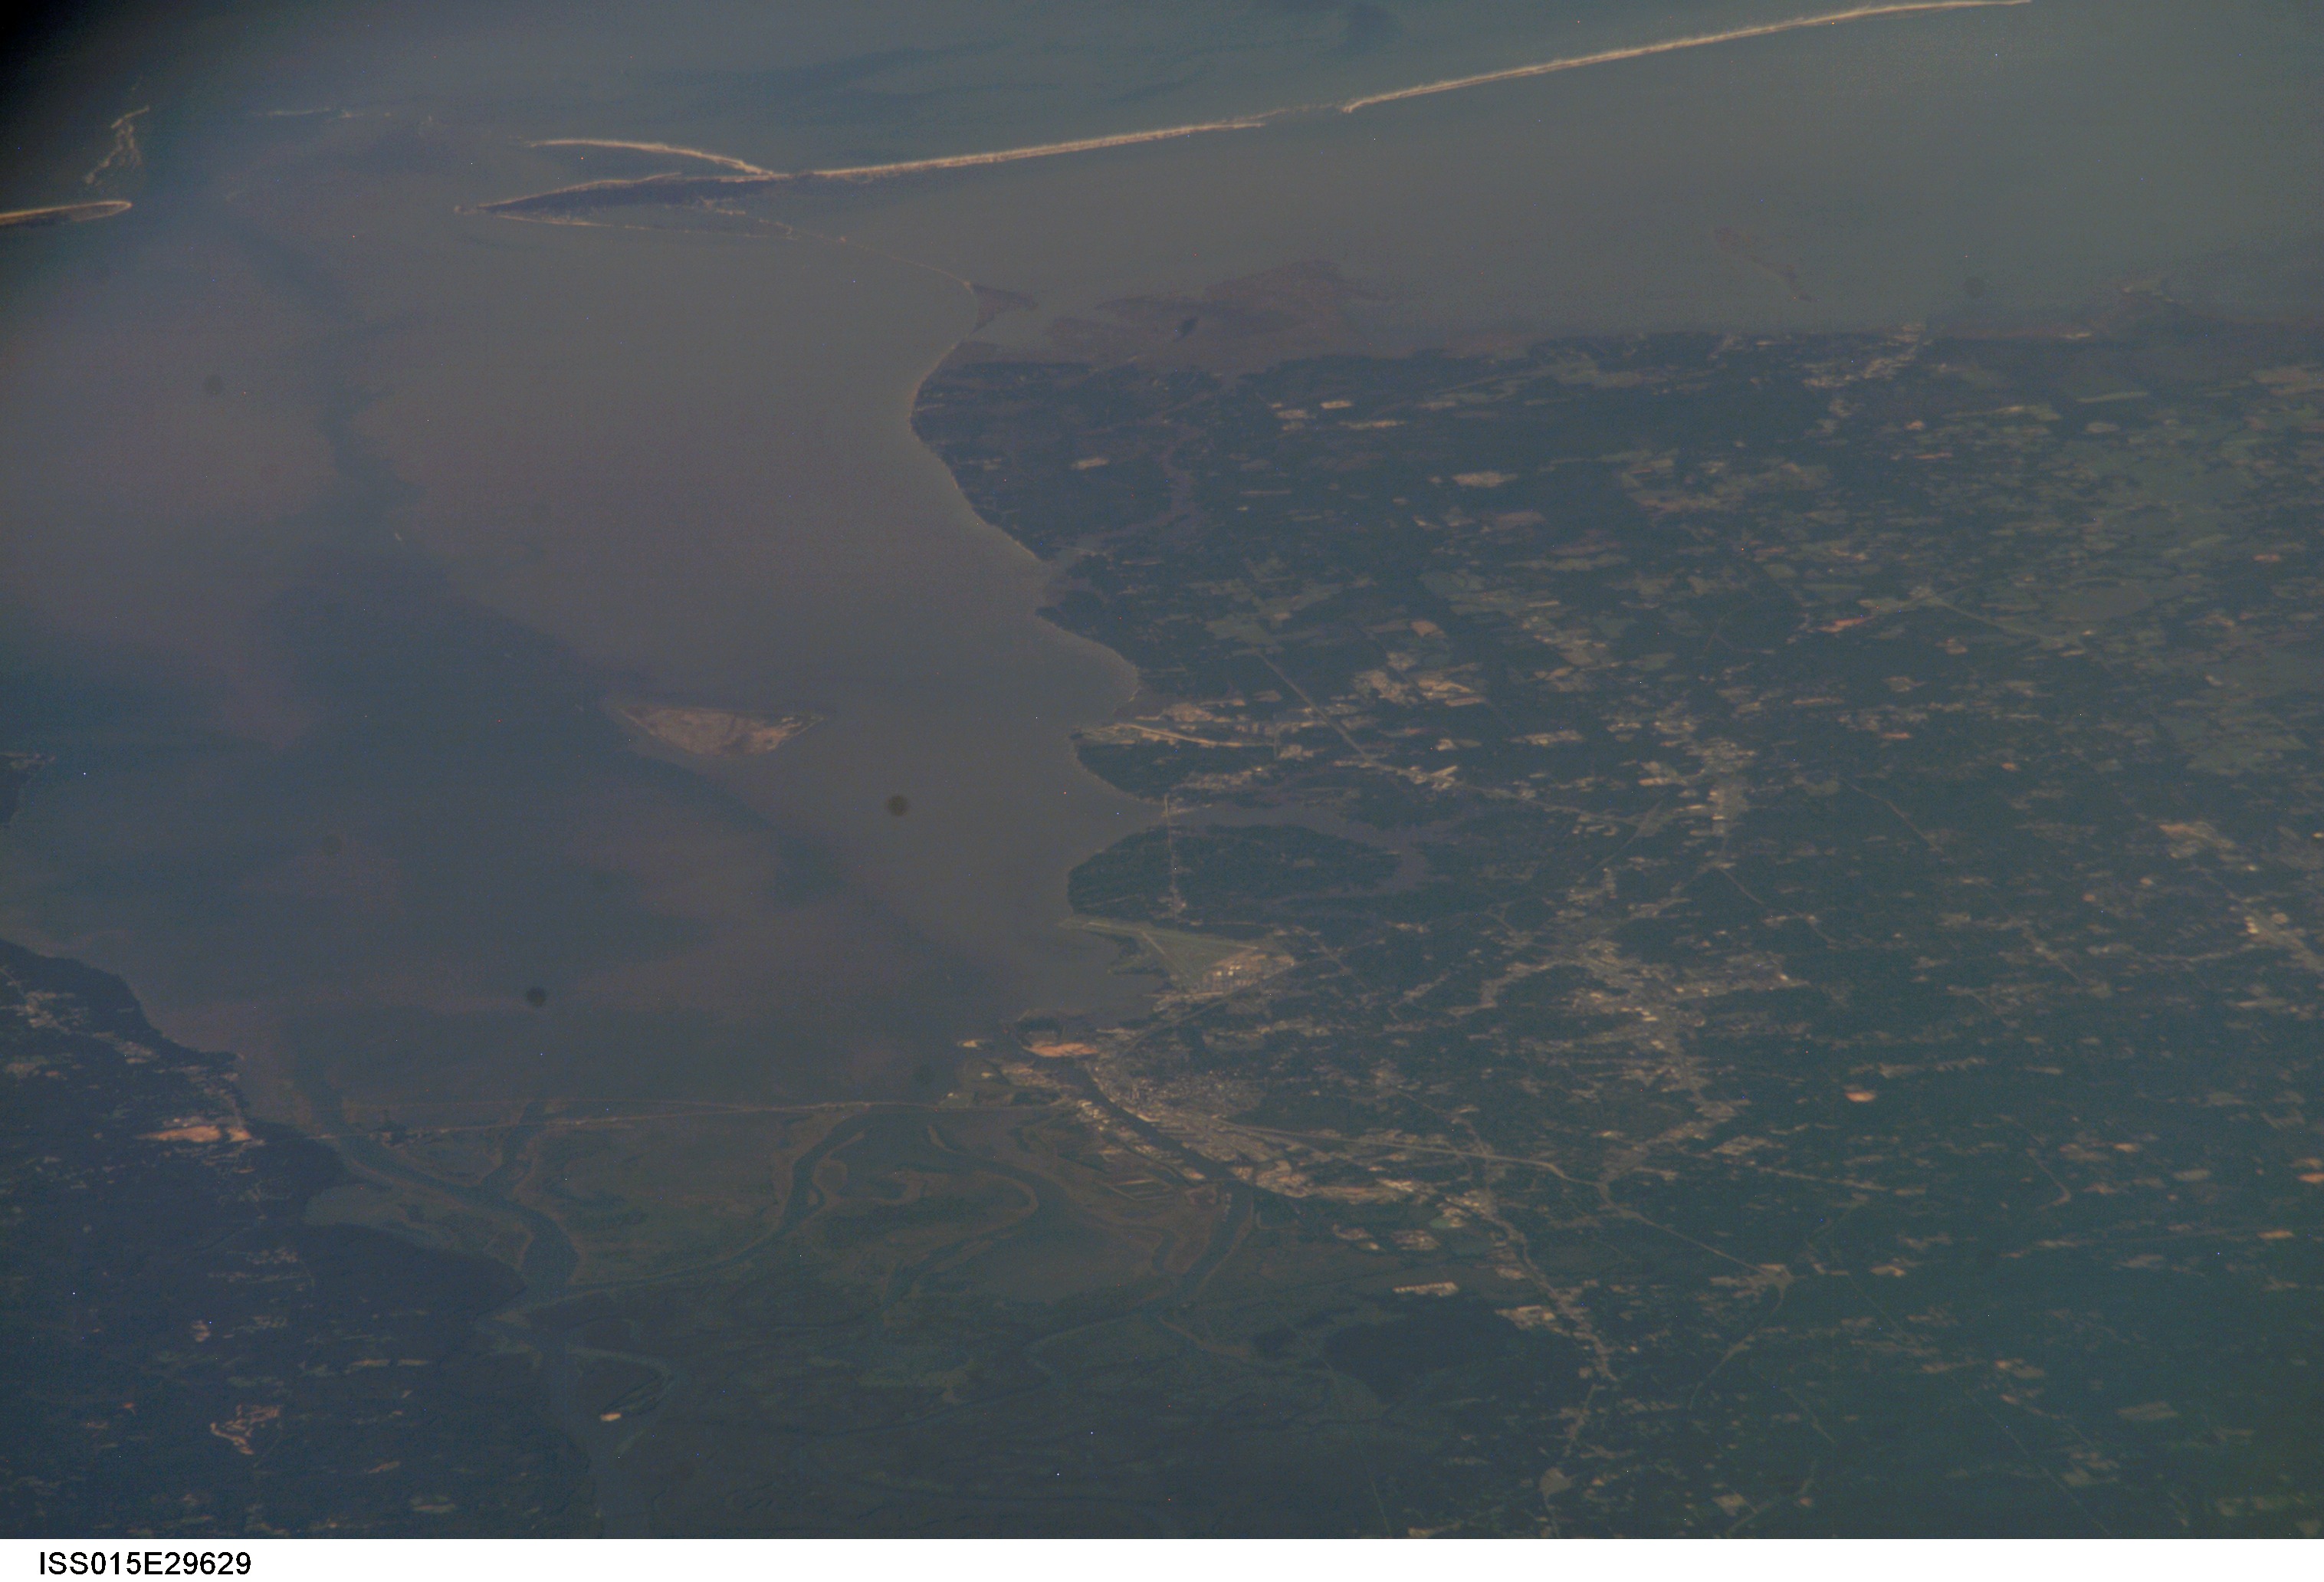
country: USA-ALABAMA
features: MOBILE, BAY, RIVER MOUTH, SED.
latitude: 30.6
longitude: -88.1
